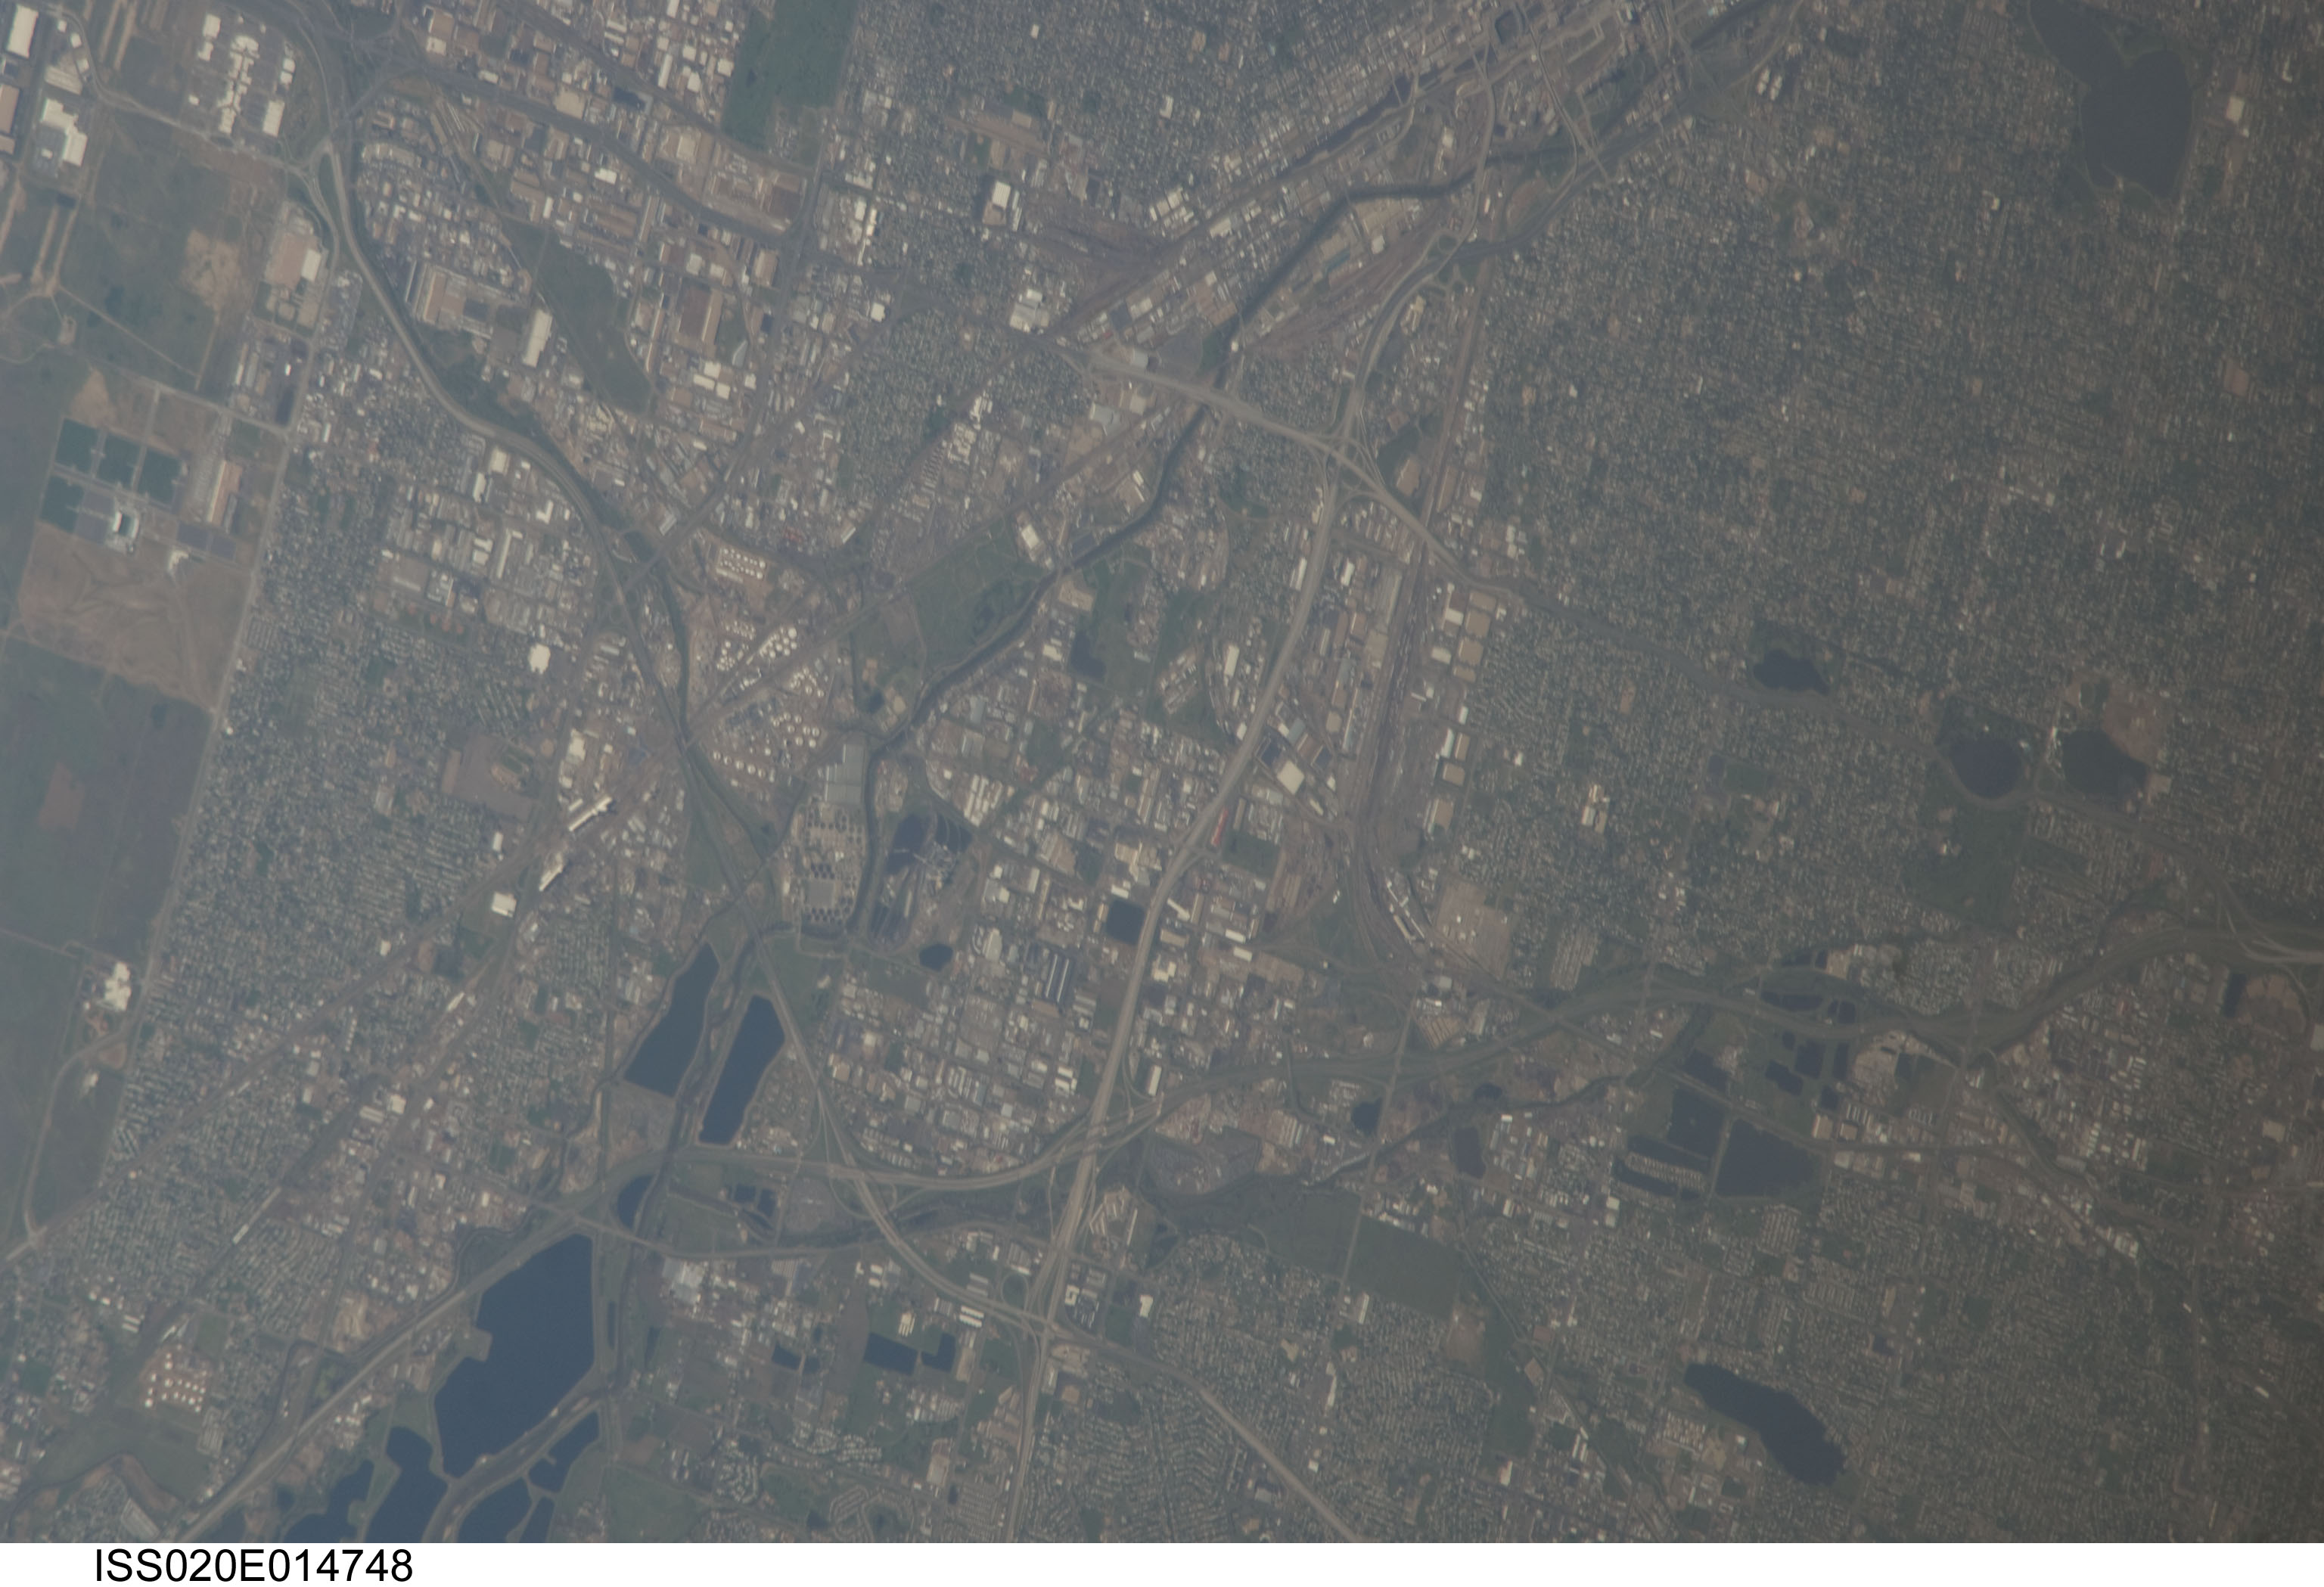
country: USA-COLORADO
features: CAT LAKE,HIDDEN LAKE,MILLER RESERVOIR,COMMERCE CITY CO,SOUTH PLATTE RIVER
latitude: 39.8
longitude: -105.0
